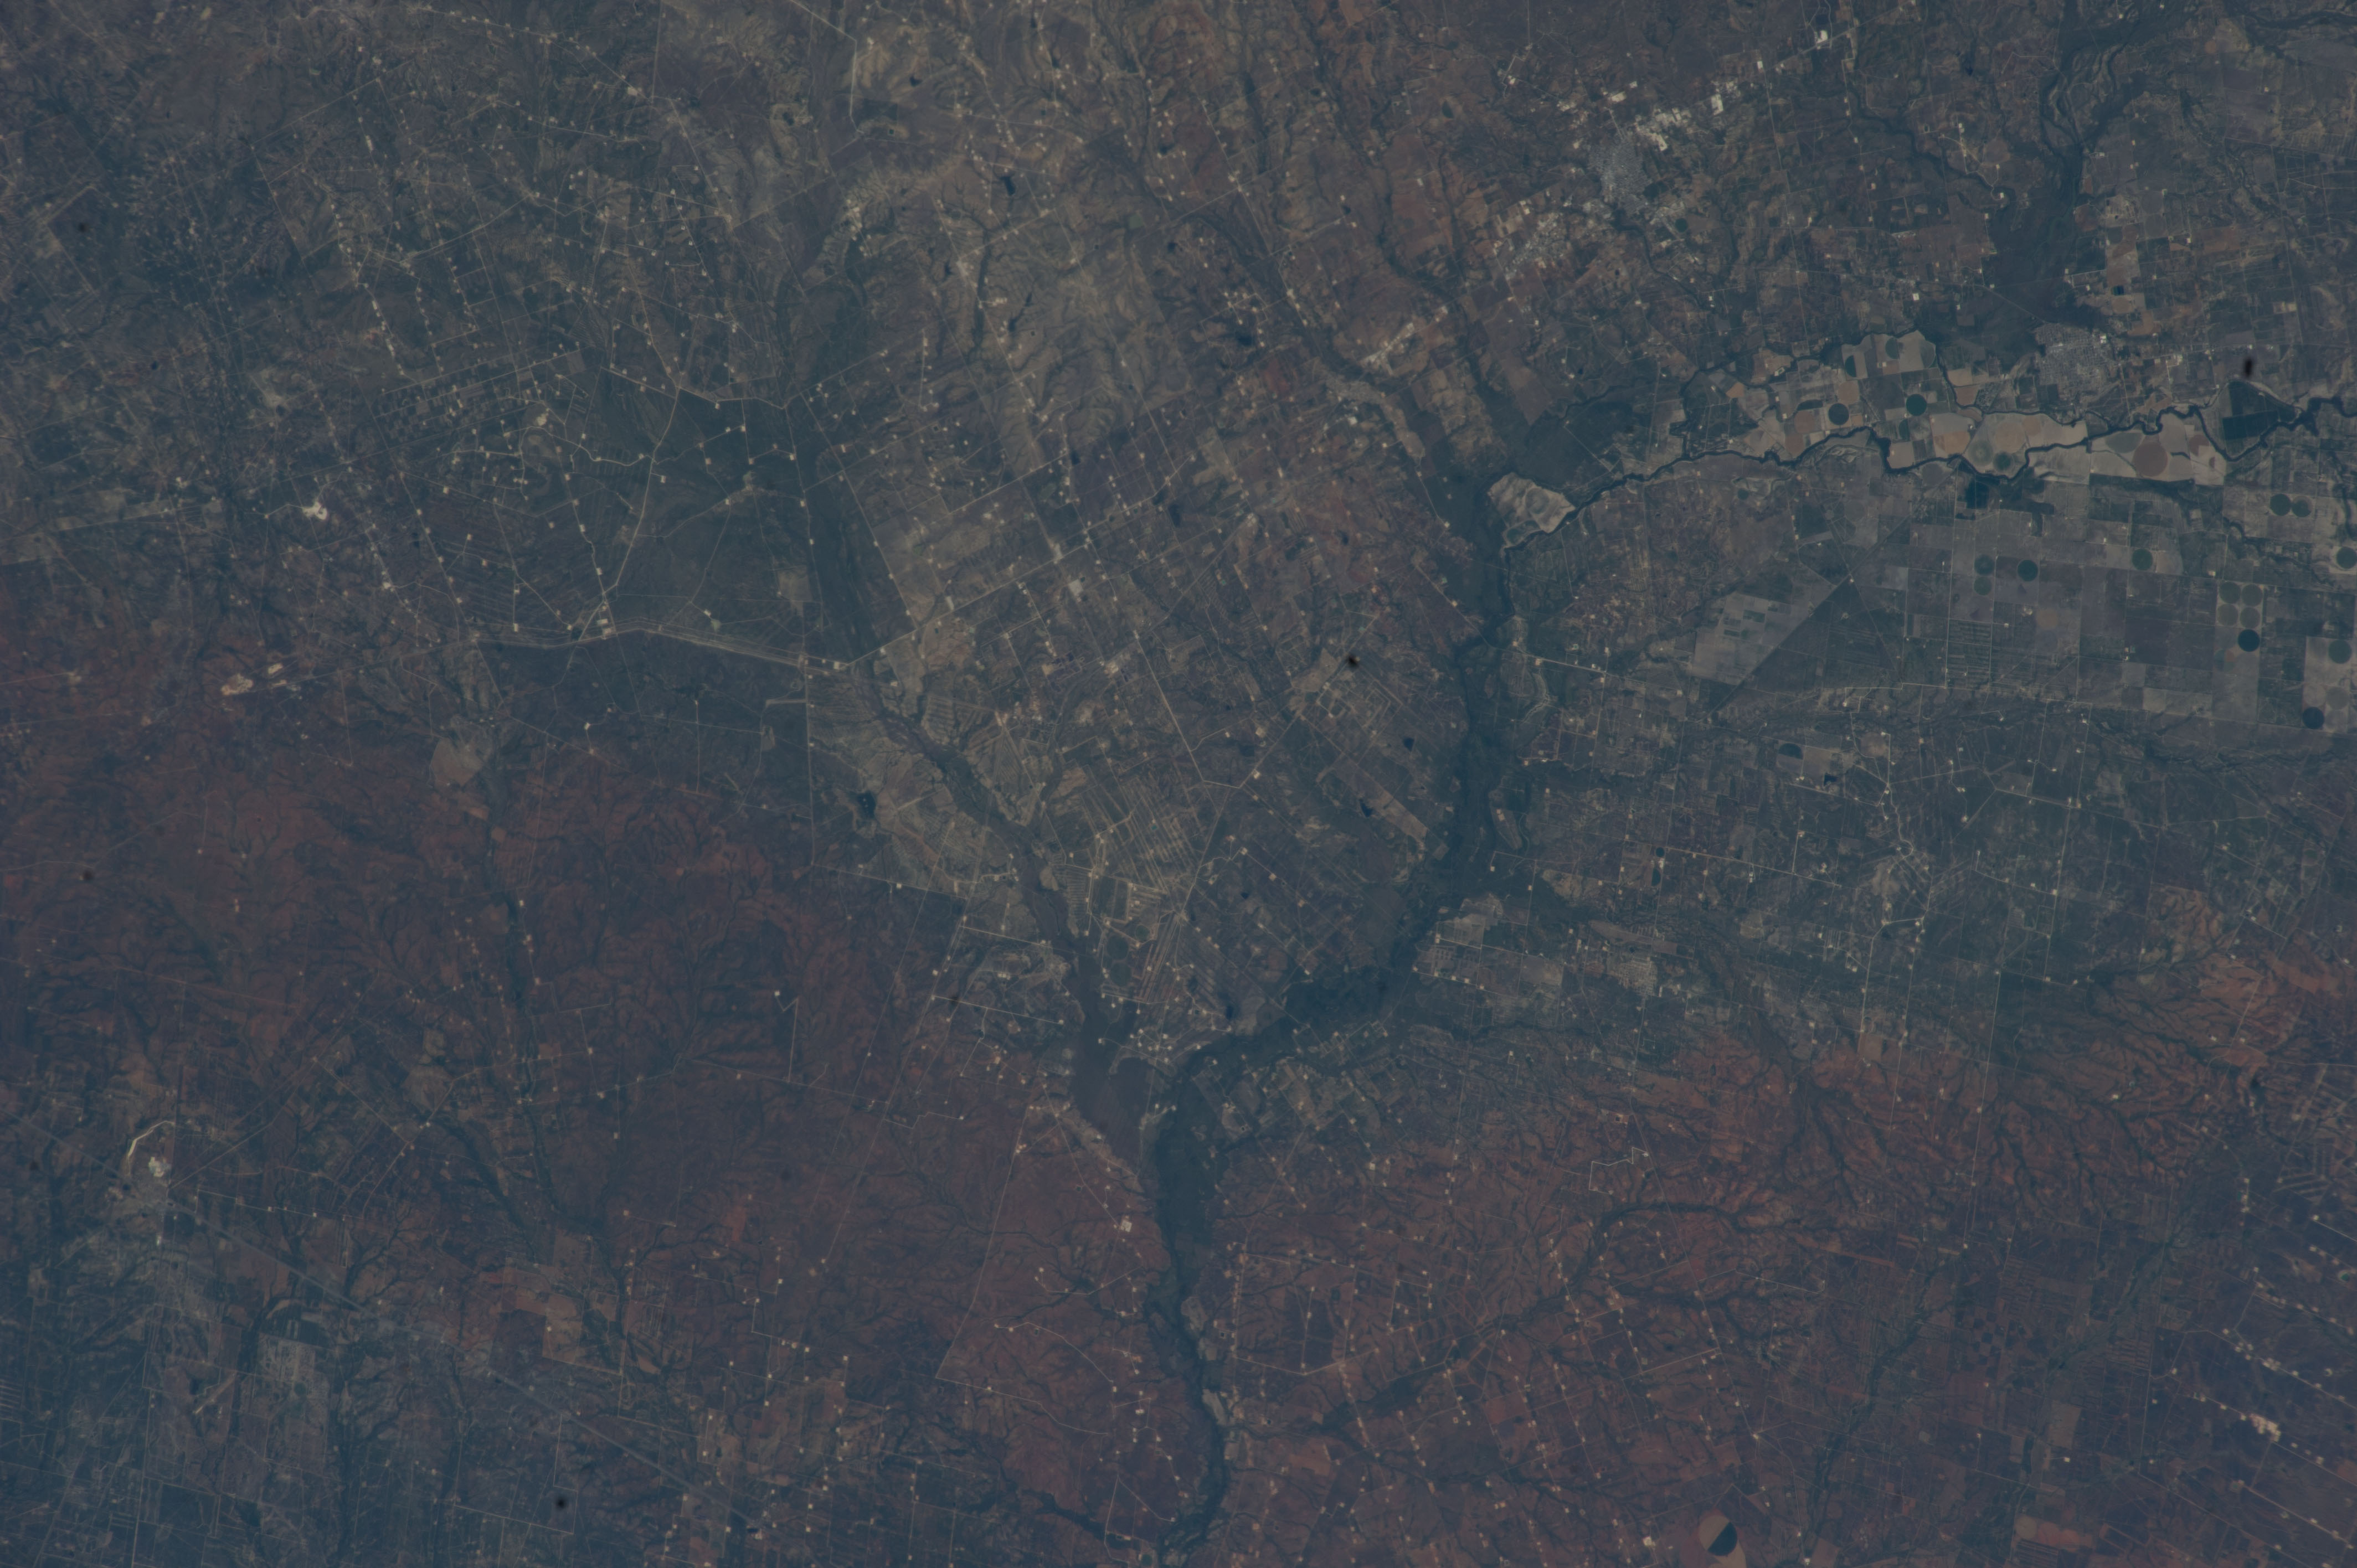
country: USA-TEXAS
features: CATARINA, RANCH, NUECES RIVER, COTULLA, CARRIZO SPRINGS, ASHERTON, WEST TEXAS
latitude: 28.4
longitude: -99.6
